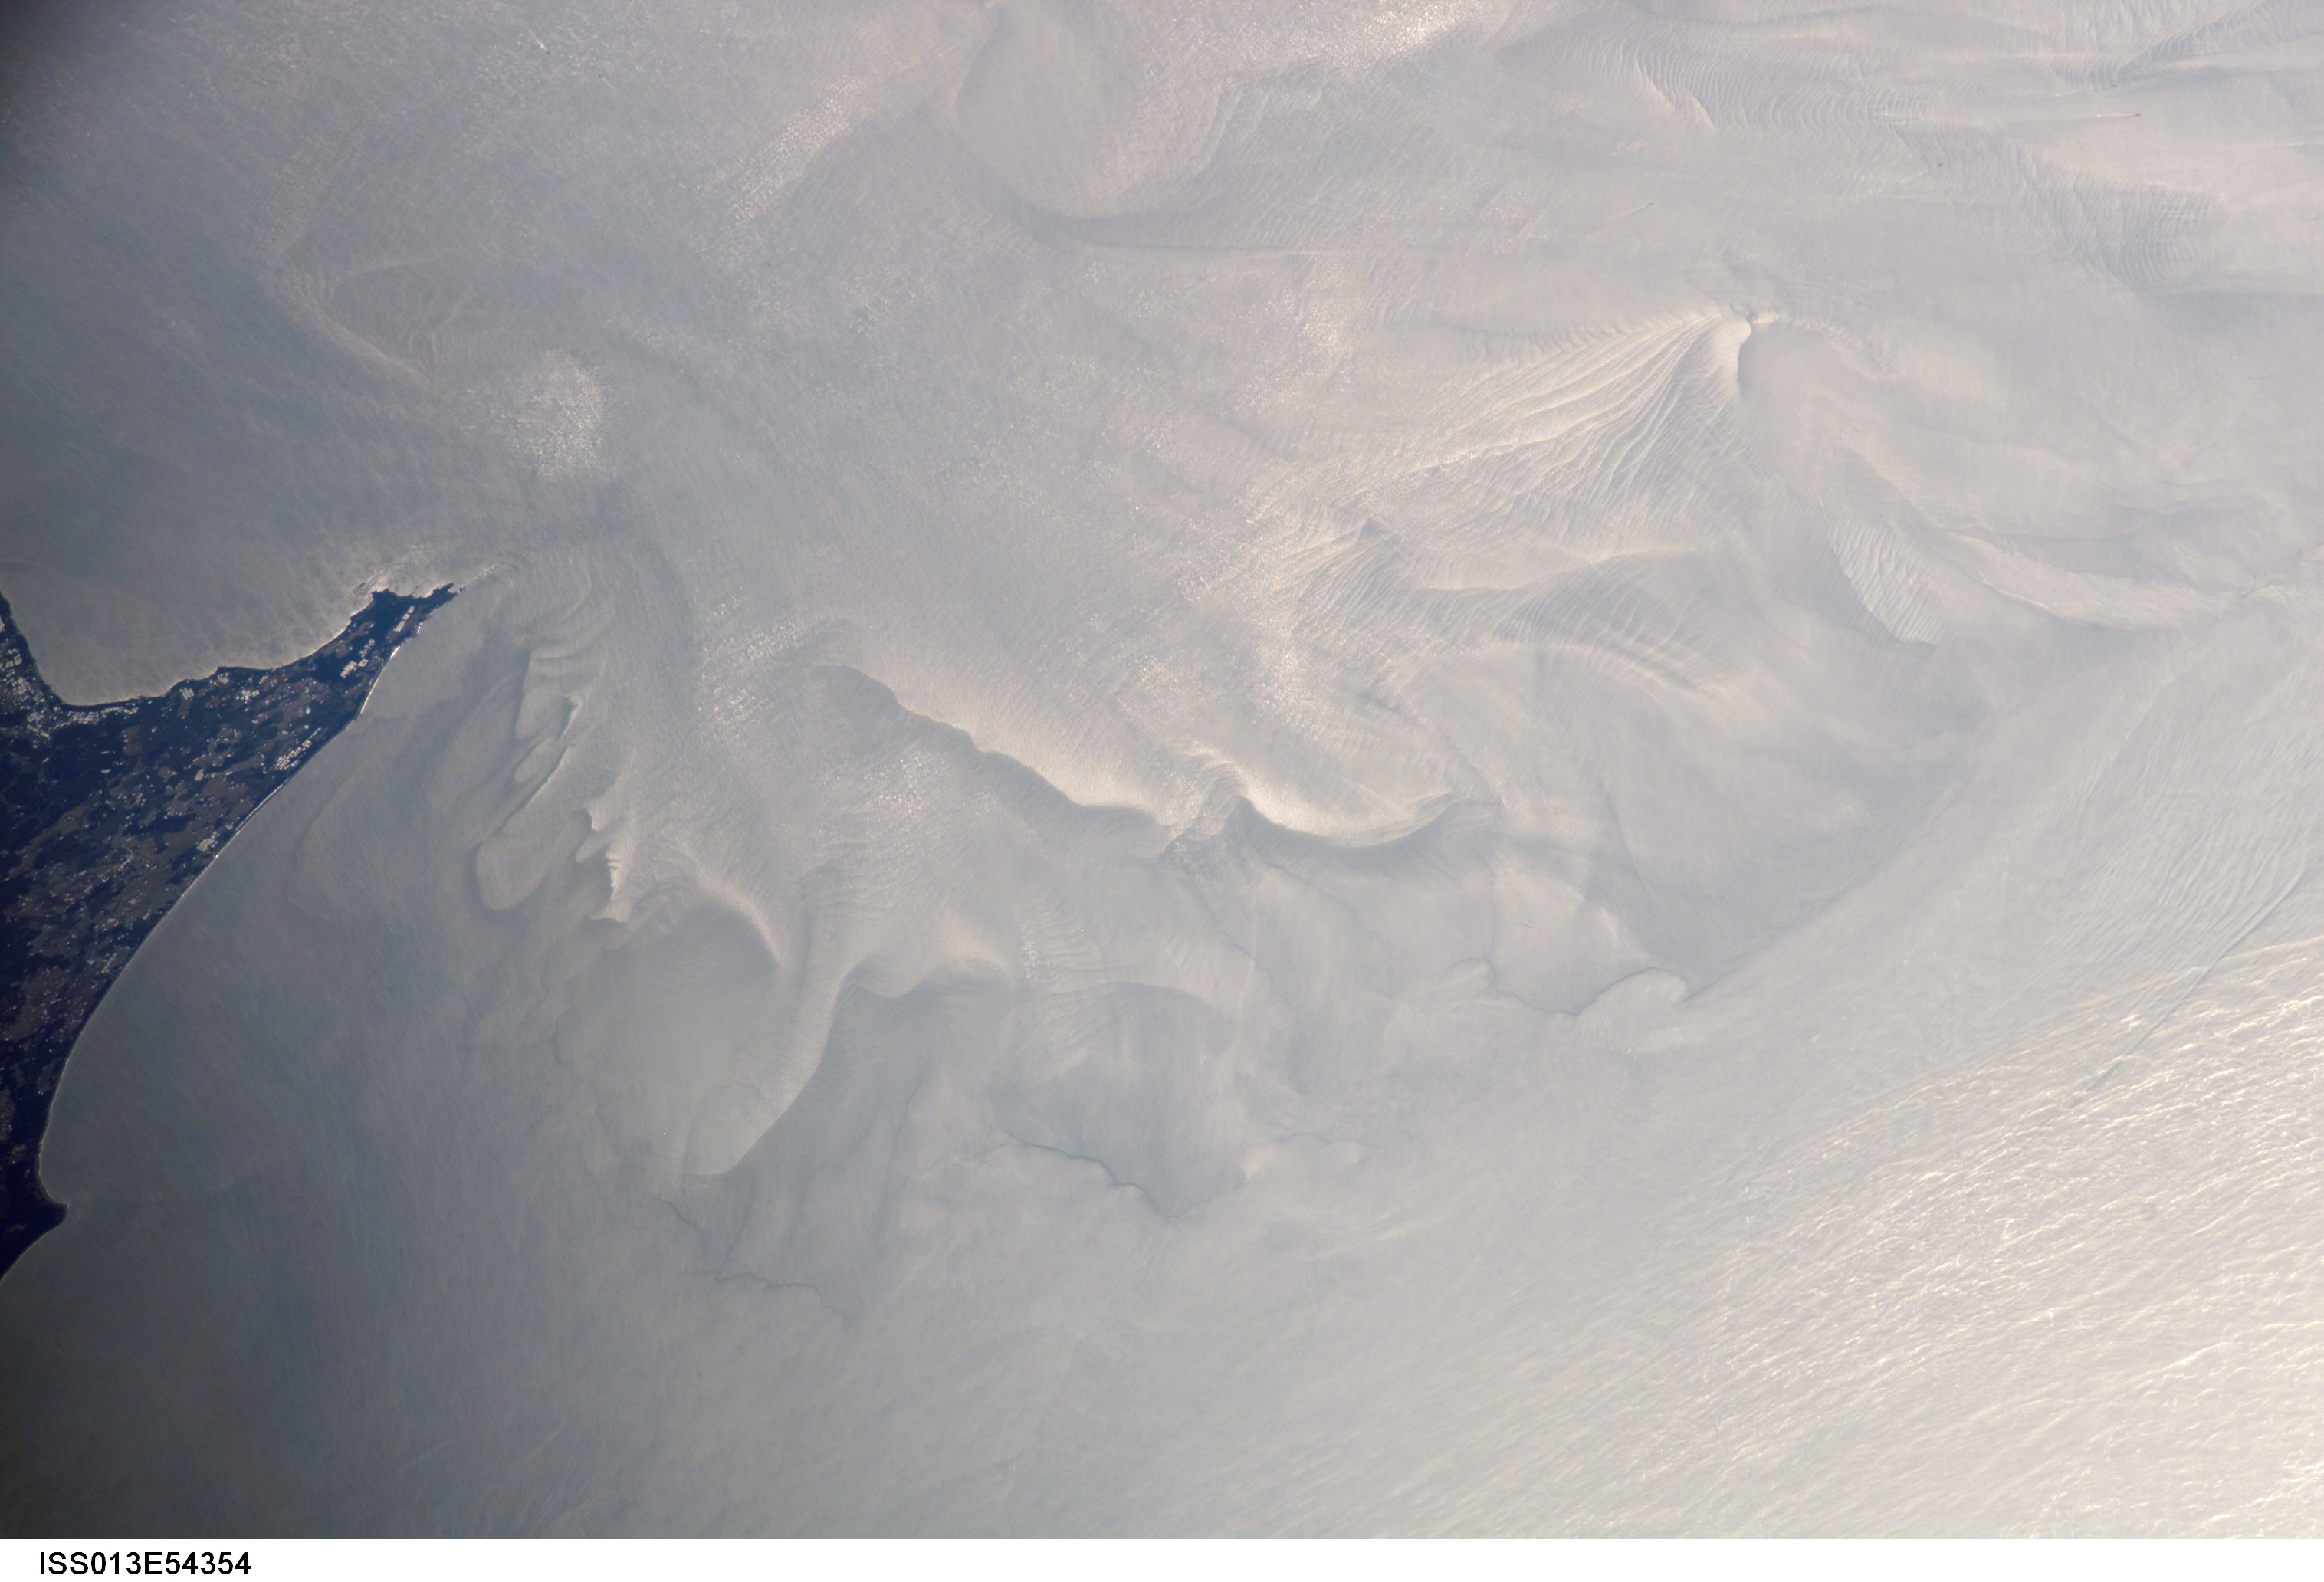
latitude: 20.2
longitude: 110.8
